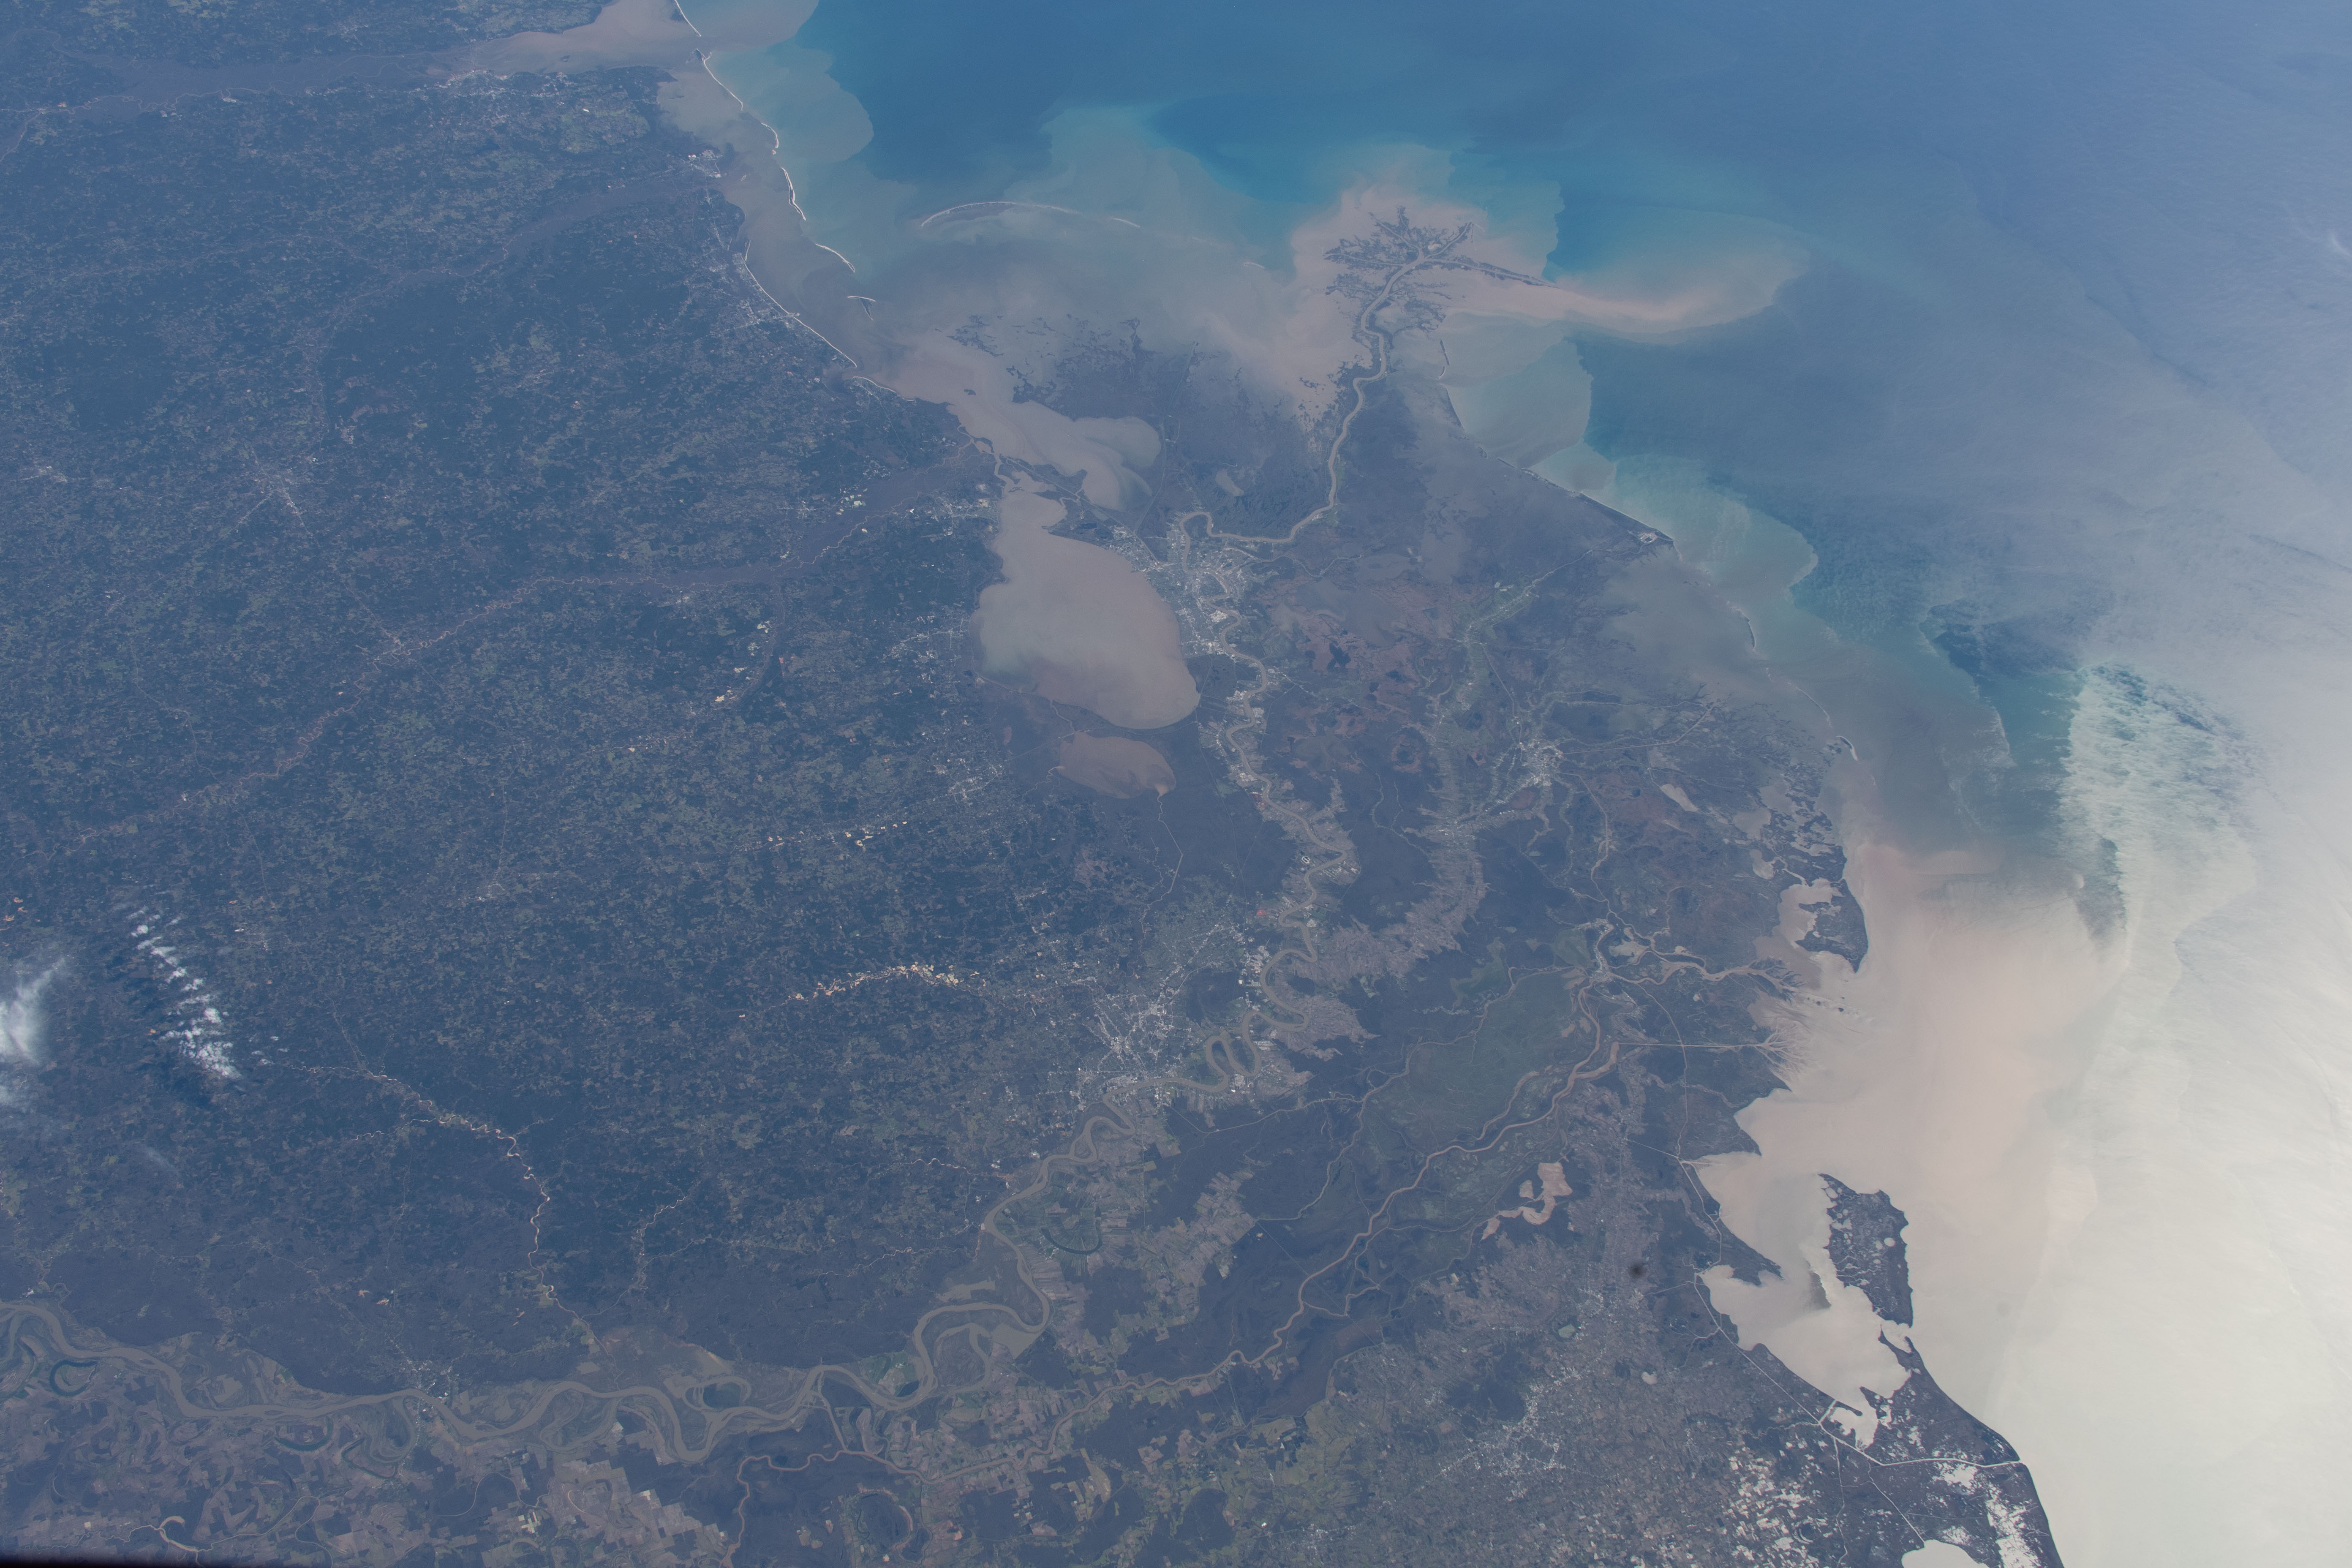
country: USA-LOUISIANA
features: NEW ORLEANS, BATON ROUGE, LAKE PONTCHARTRAIN, GULFPORT, GULF OF MEXICO, CHANDELEUR SOUND, MOBILE, PENSACOLA, PANAMA CITY, TALLAHASSEE
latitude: 30.5
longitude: -90.0
